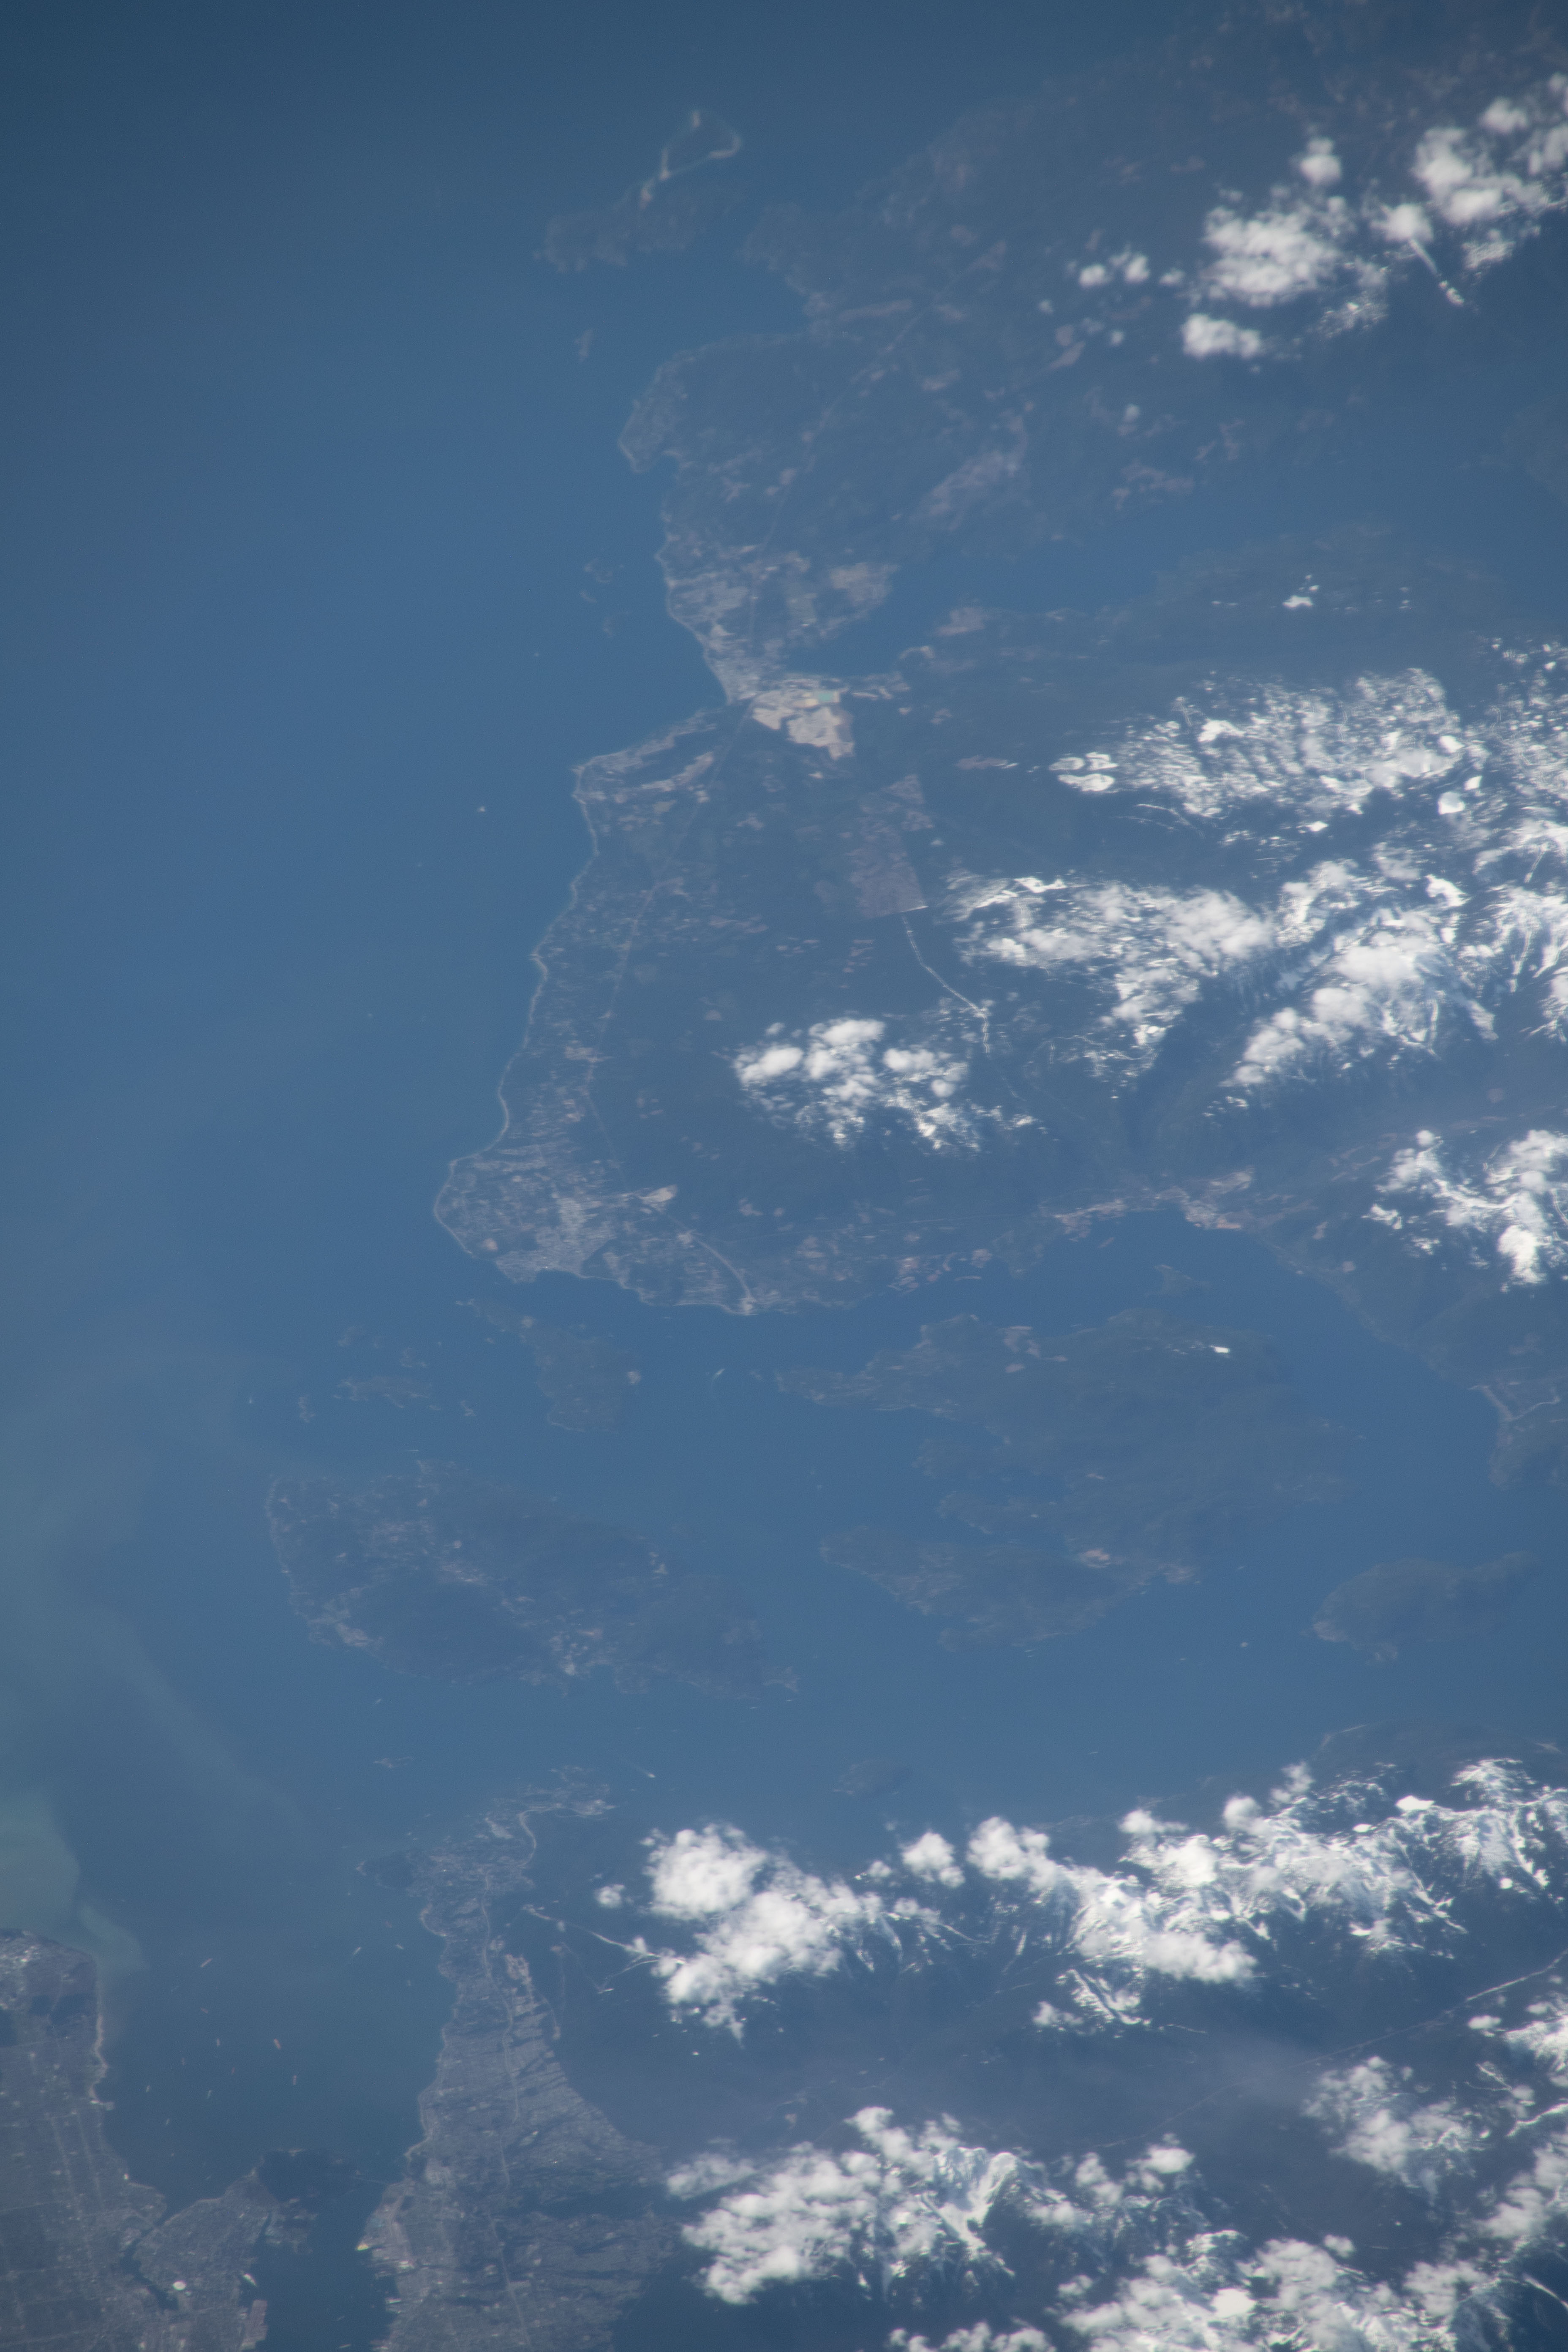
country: CANADA-BC
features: STRAIT OF GEORGIA, GAMBIER ISLAND, BOWEN ISLAND, BURRARD INLET
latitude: 49.5
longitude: -123.5
